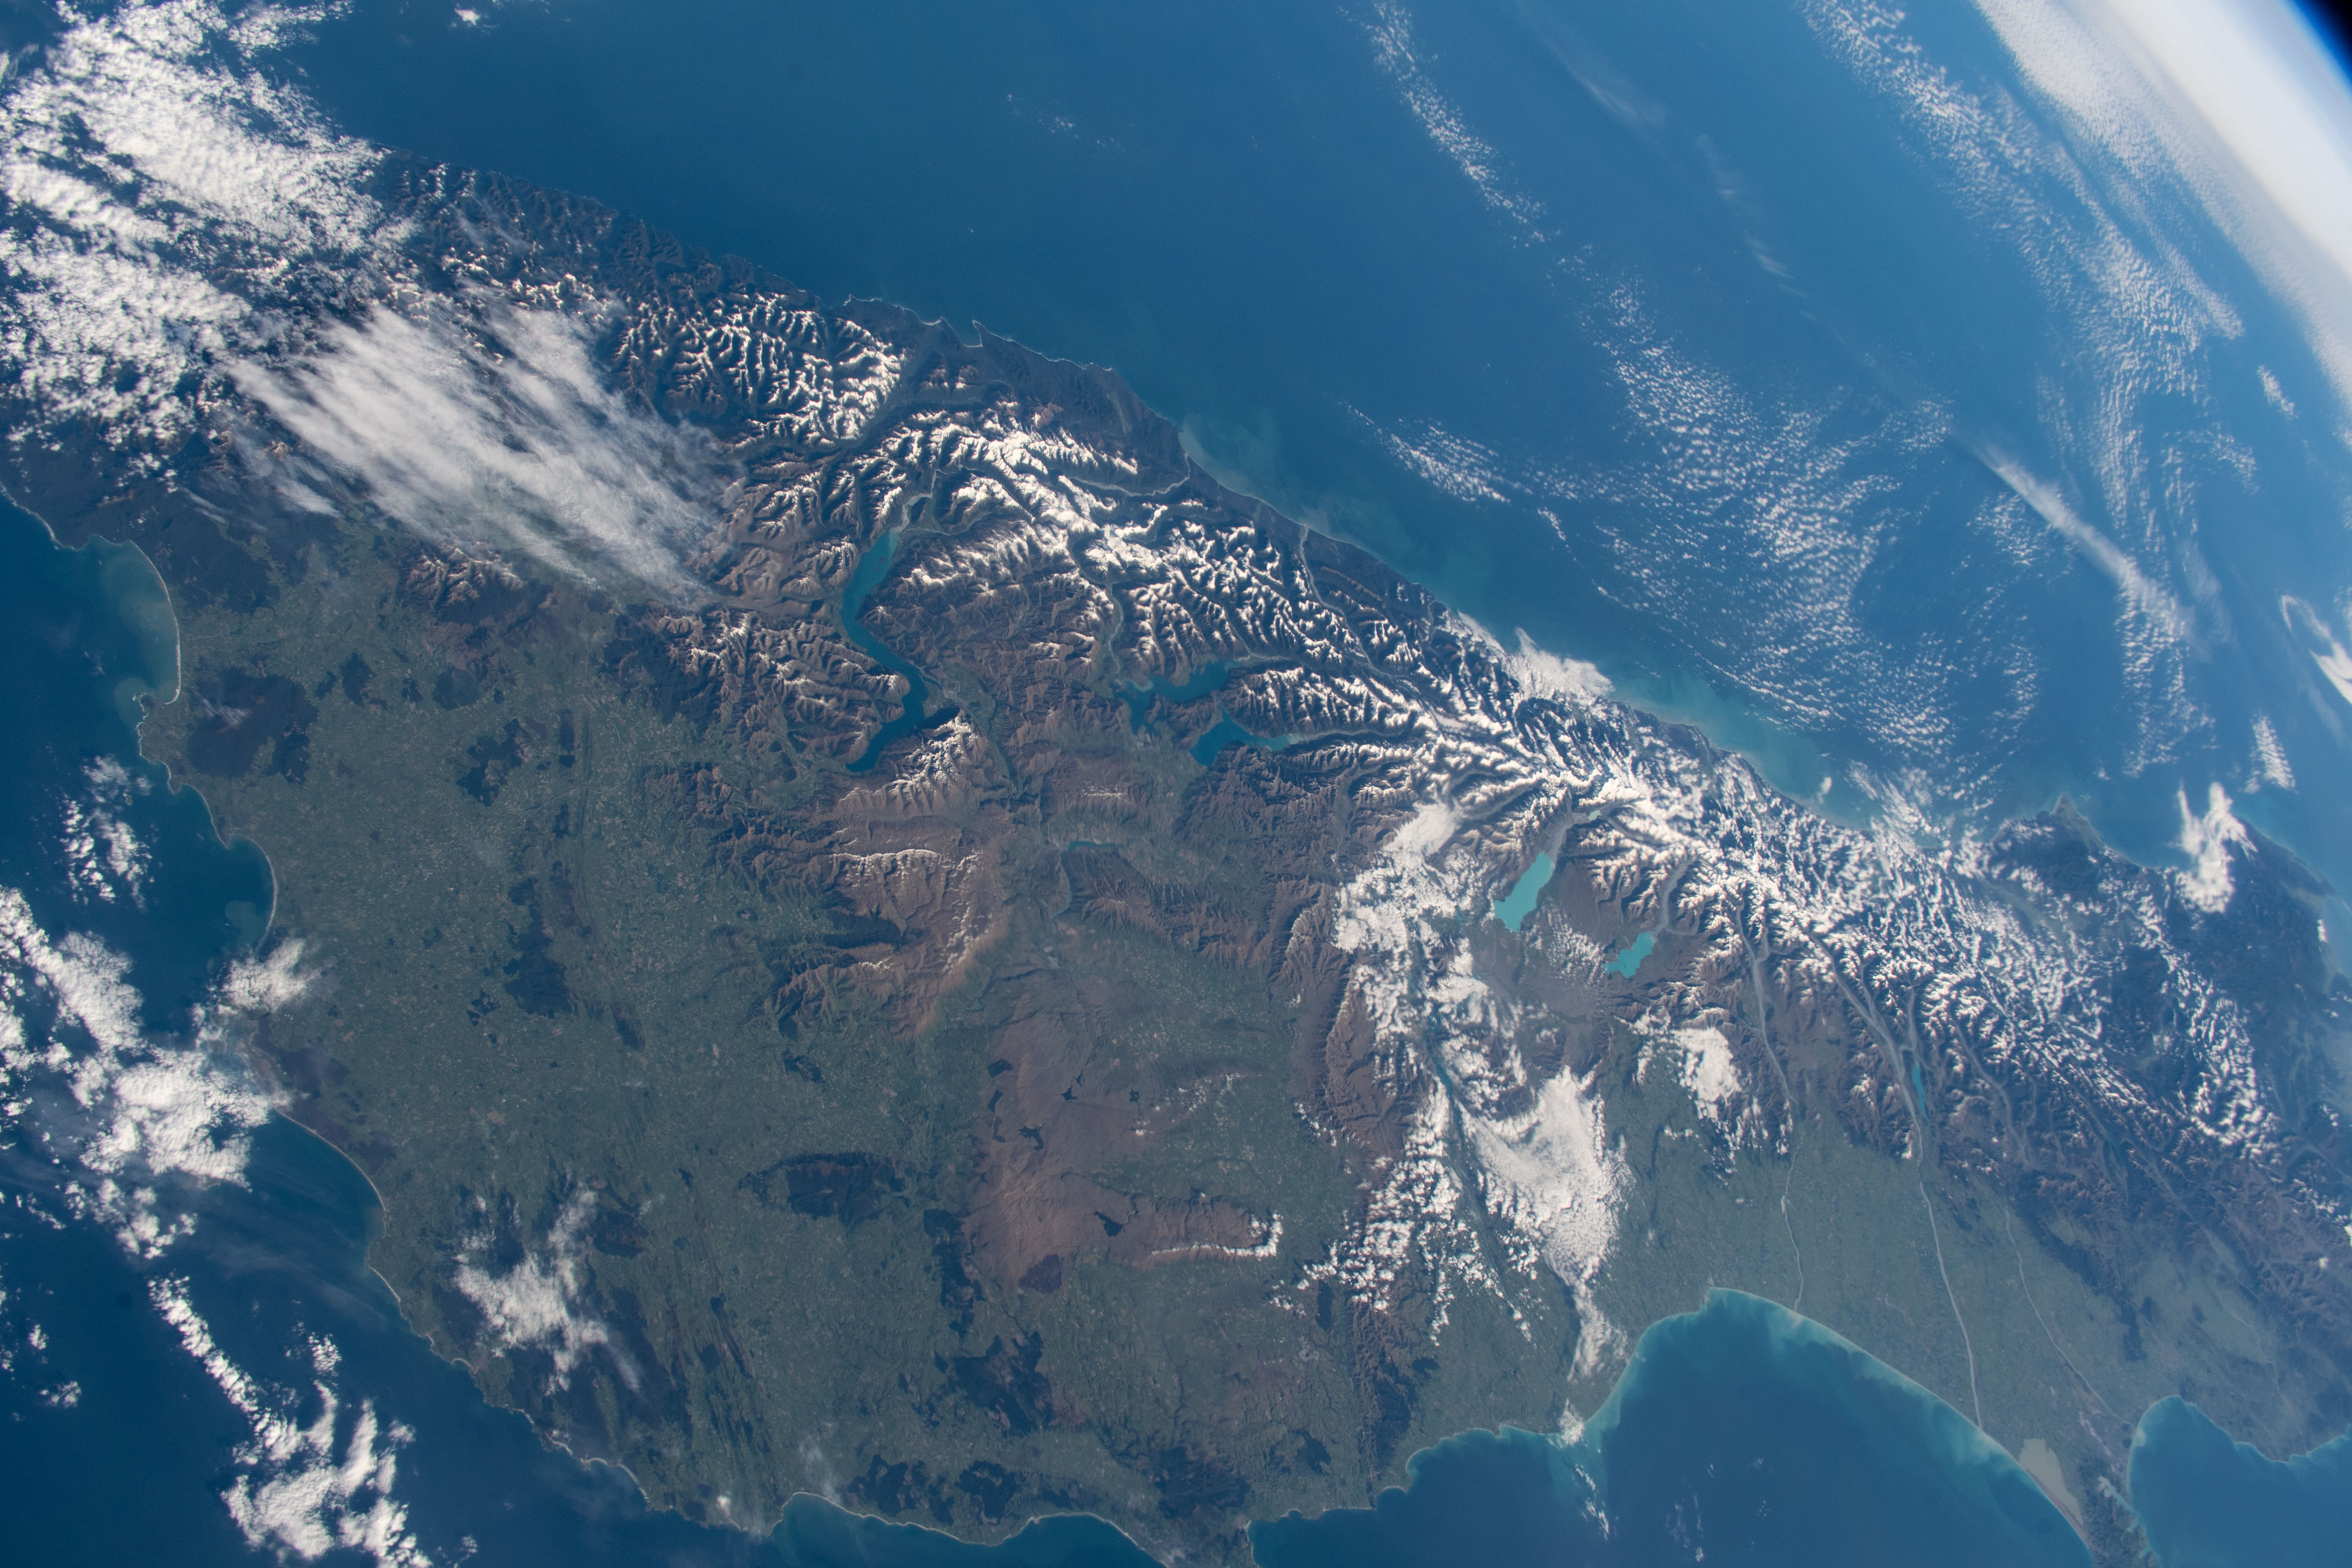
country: NEW ZEALAND-SI
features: NEW ZELAND, SOUTH ISLAND, SOUTHERN ALPS MOUNTAINS, LAKE PUKAKI, LAKE TEKAPO
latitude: -44.5
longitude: 169.5
